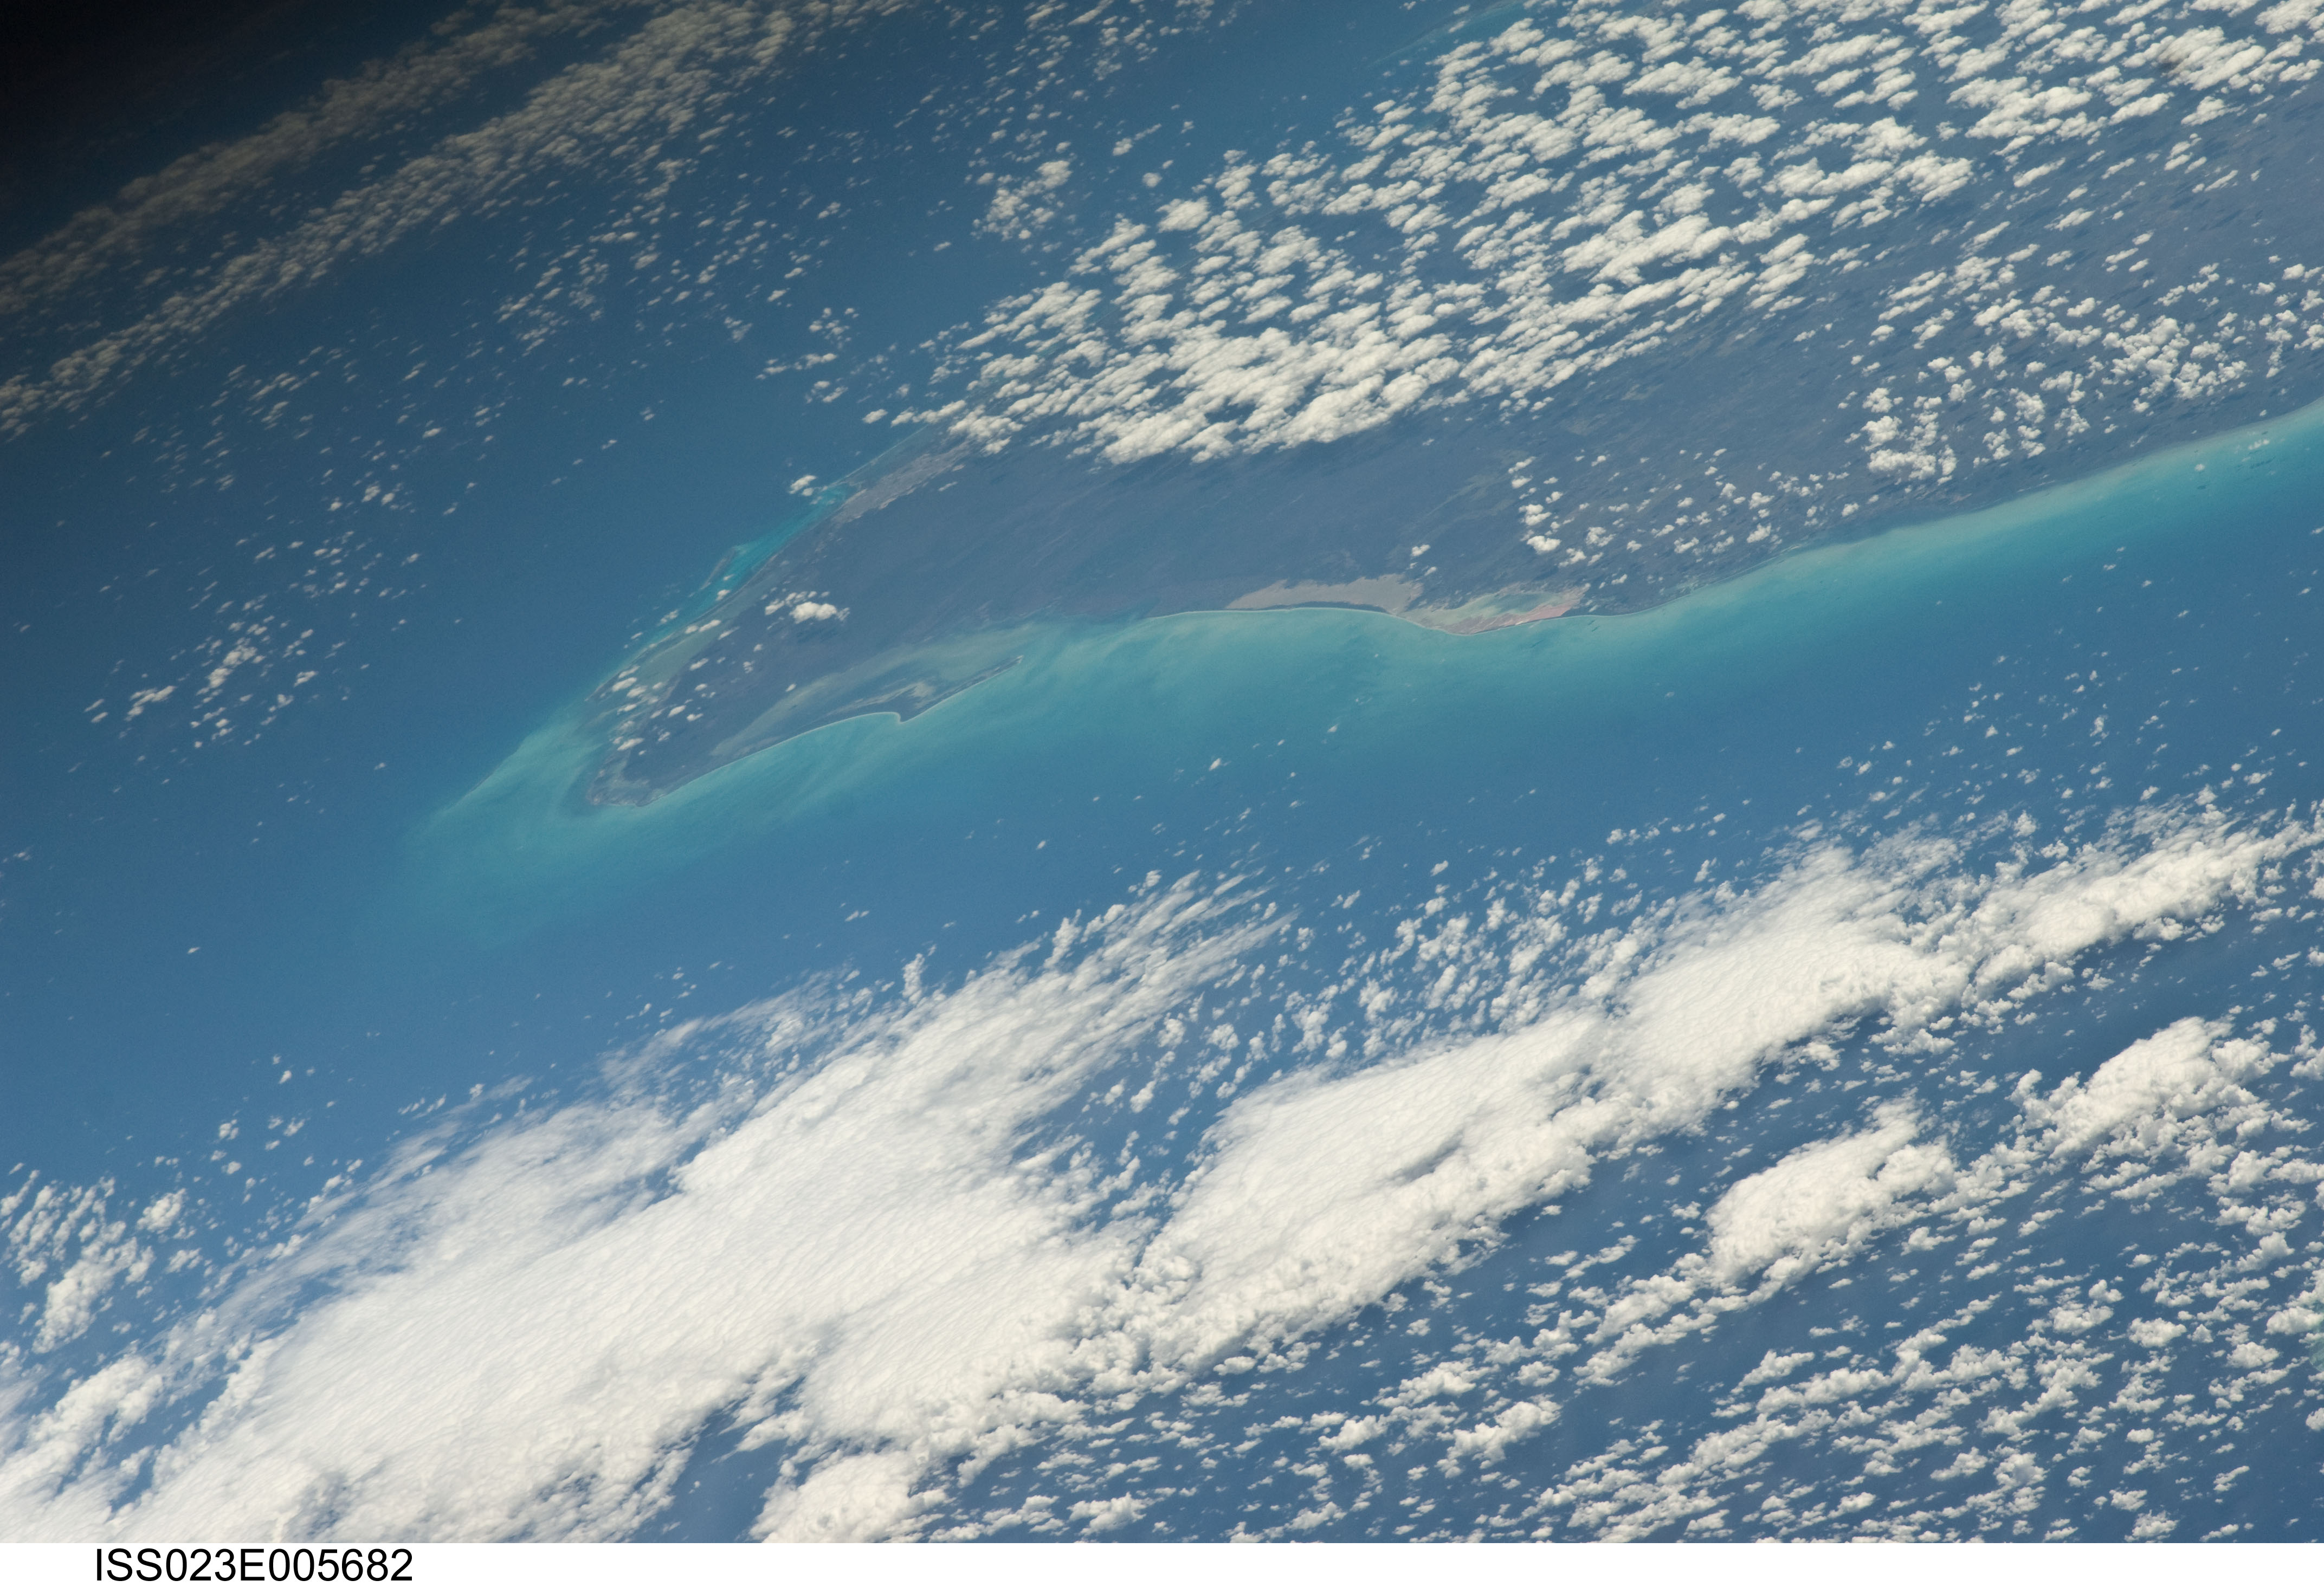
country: MEXICO
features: CANCUN
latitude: 21.7
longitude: -87.5
